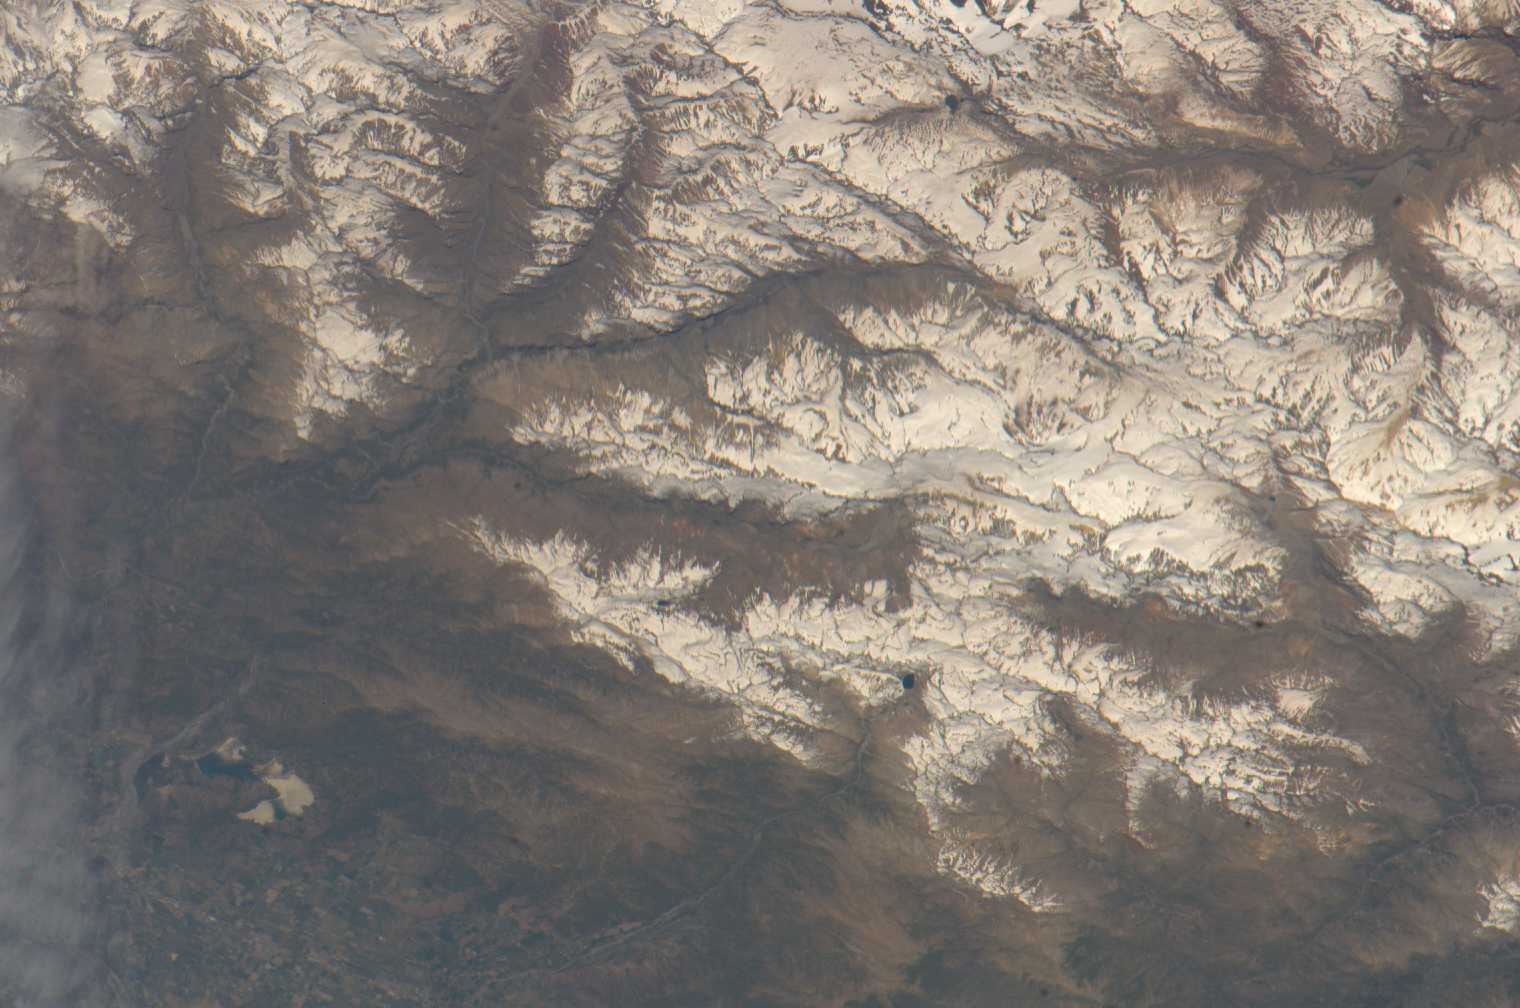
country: CHILE
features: TINGUIRICA VOL., MTS., SNOW
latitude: -34.5
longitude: -70.5
